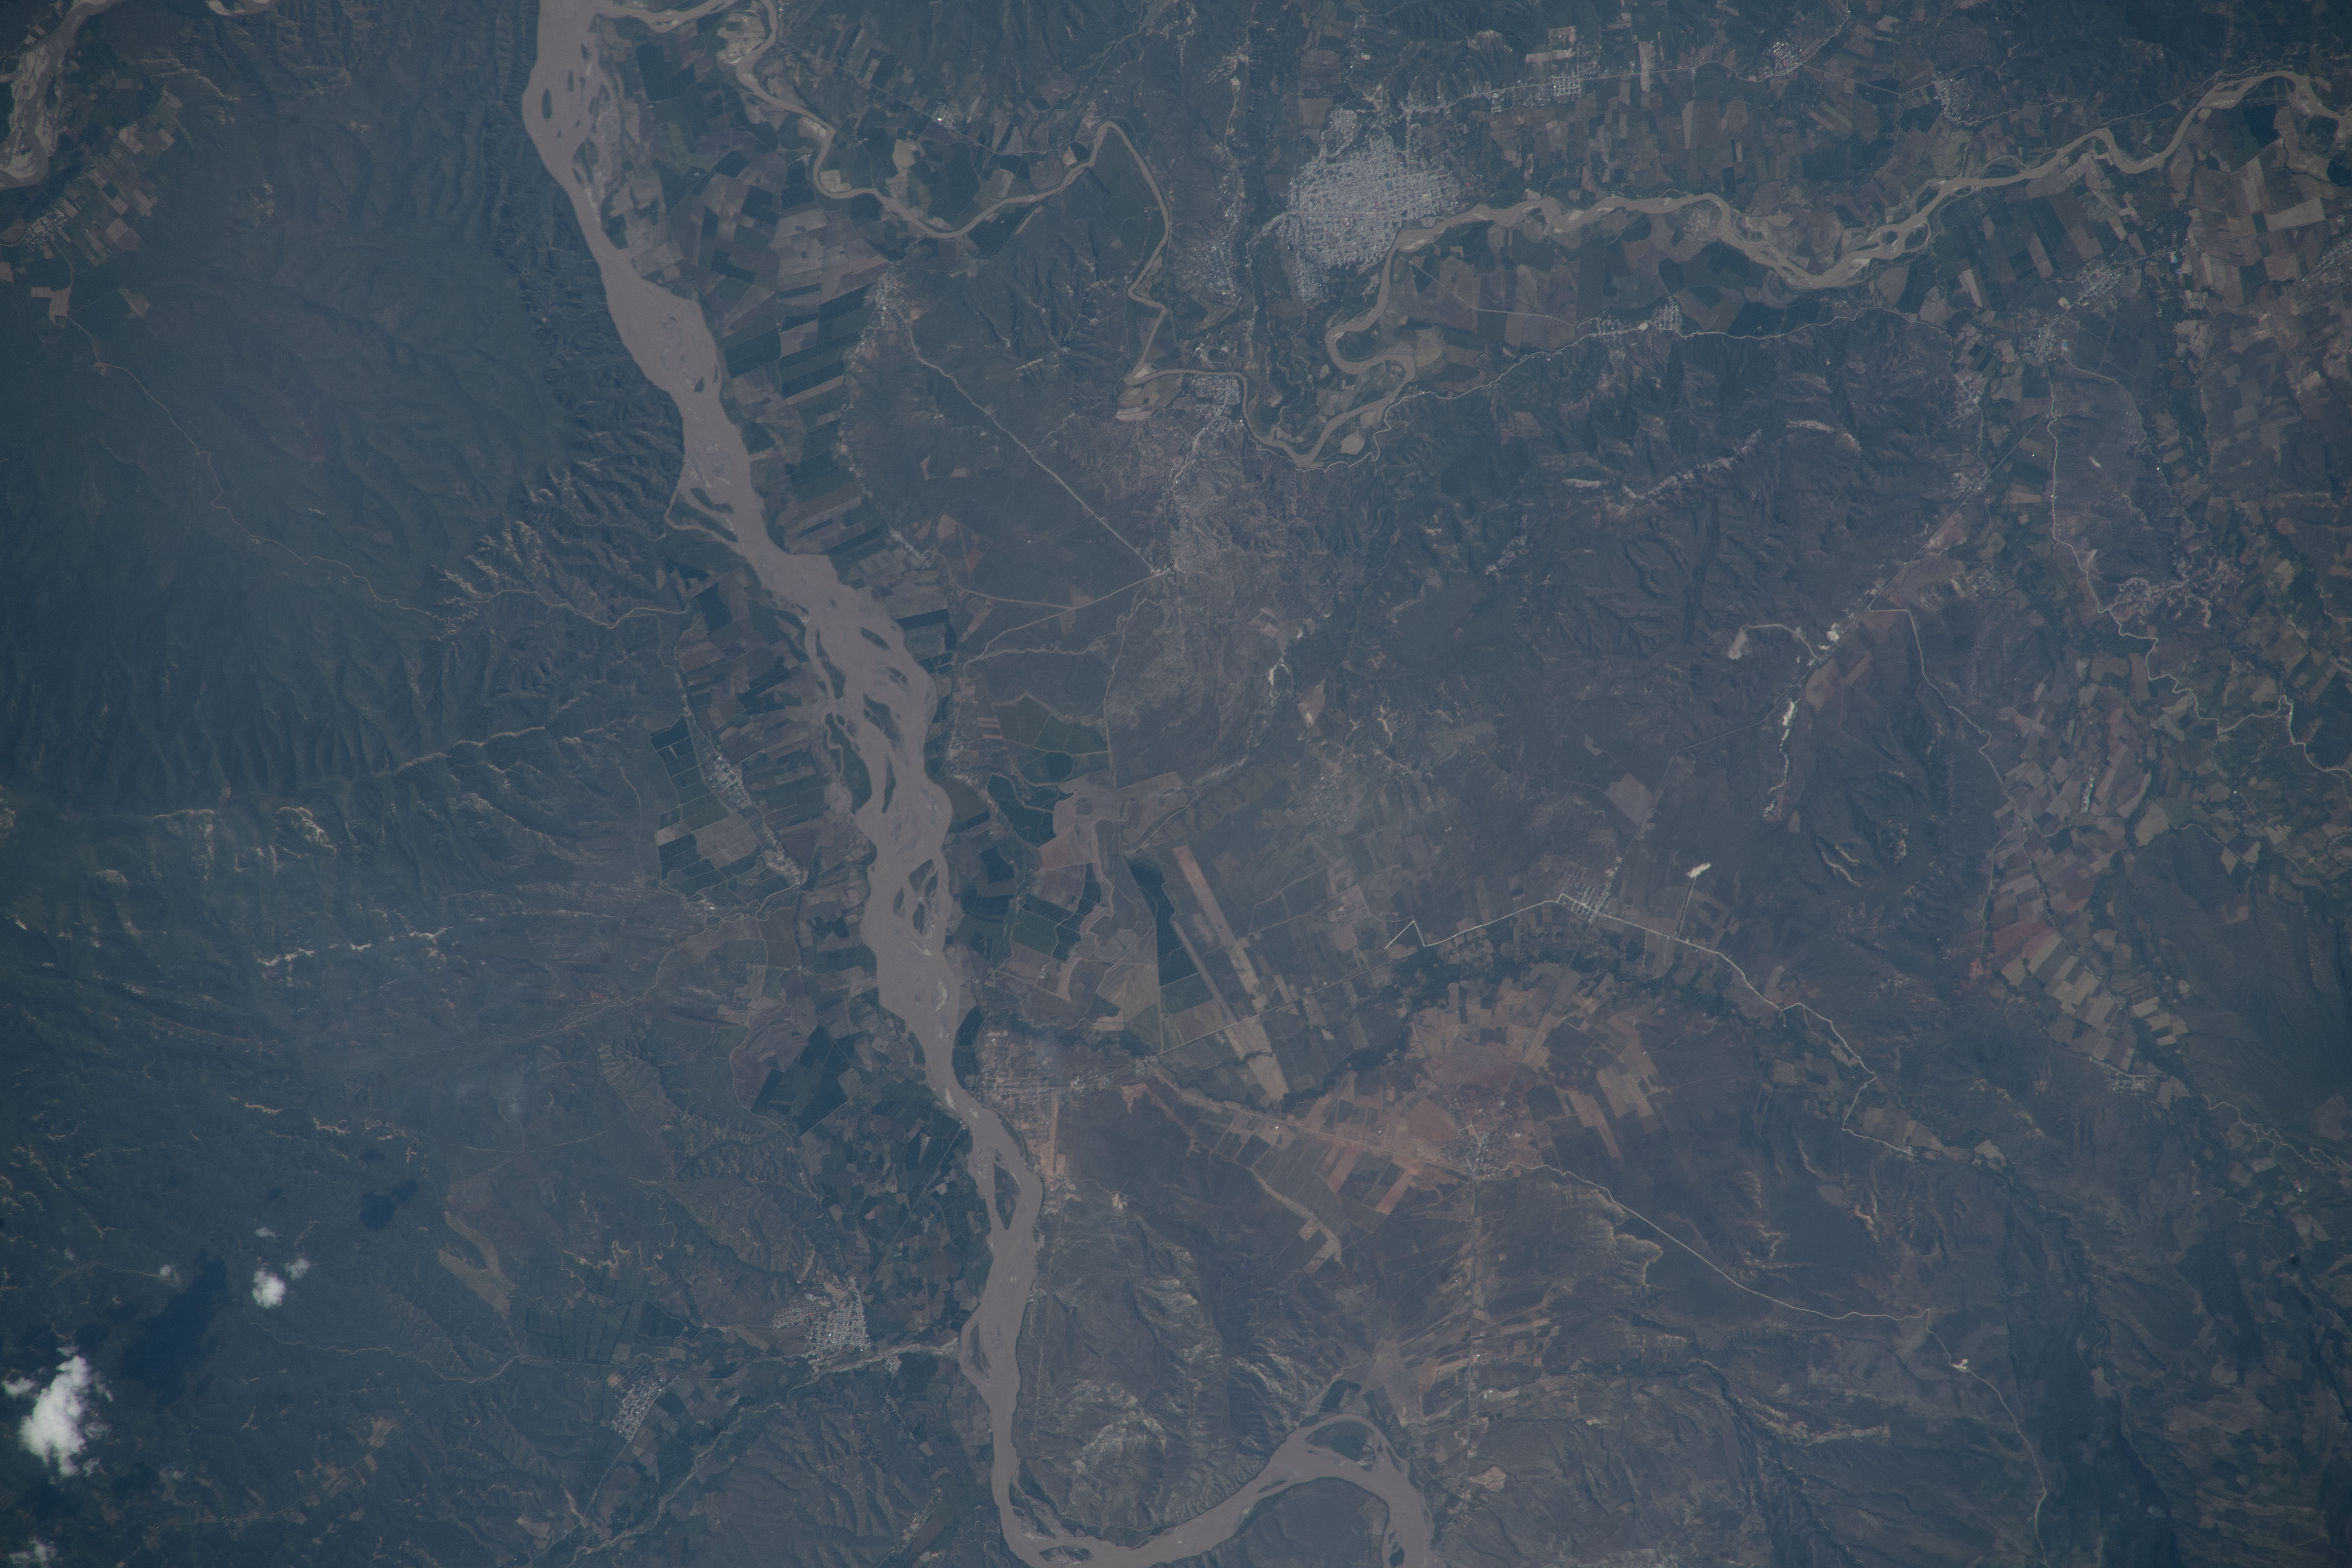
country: PERU
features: BAGUA, MARANON RIVER
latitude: -5.7
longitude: -78.6
